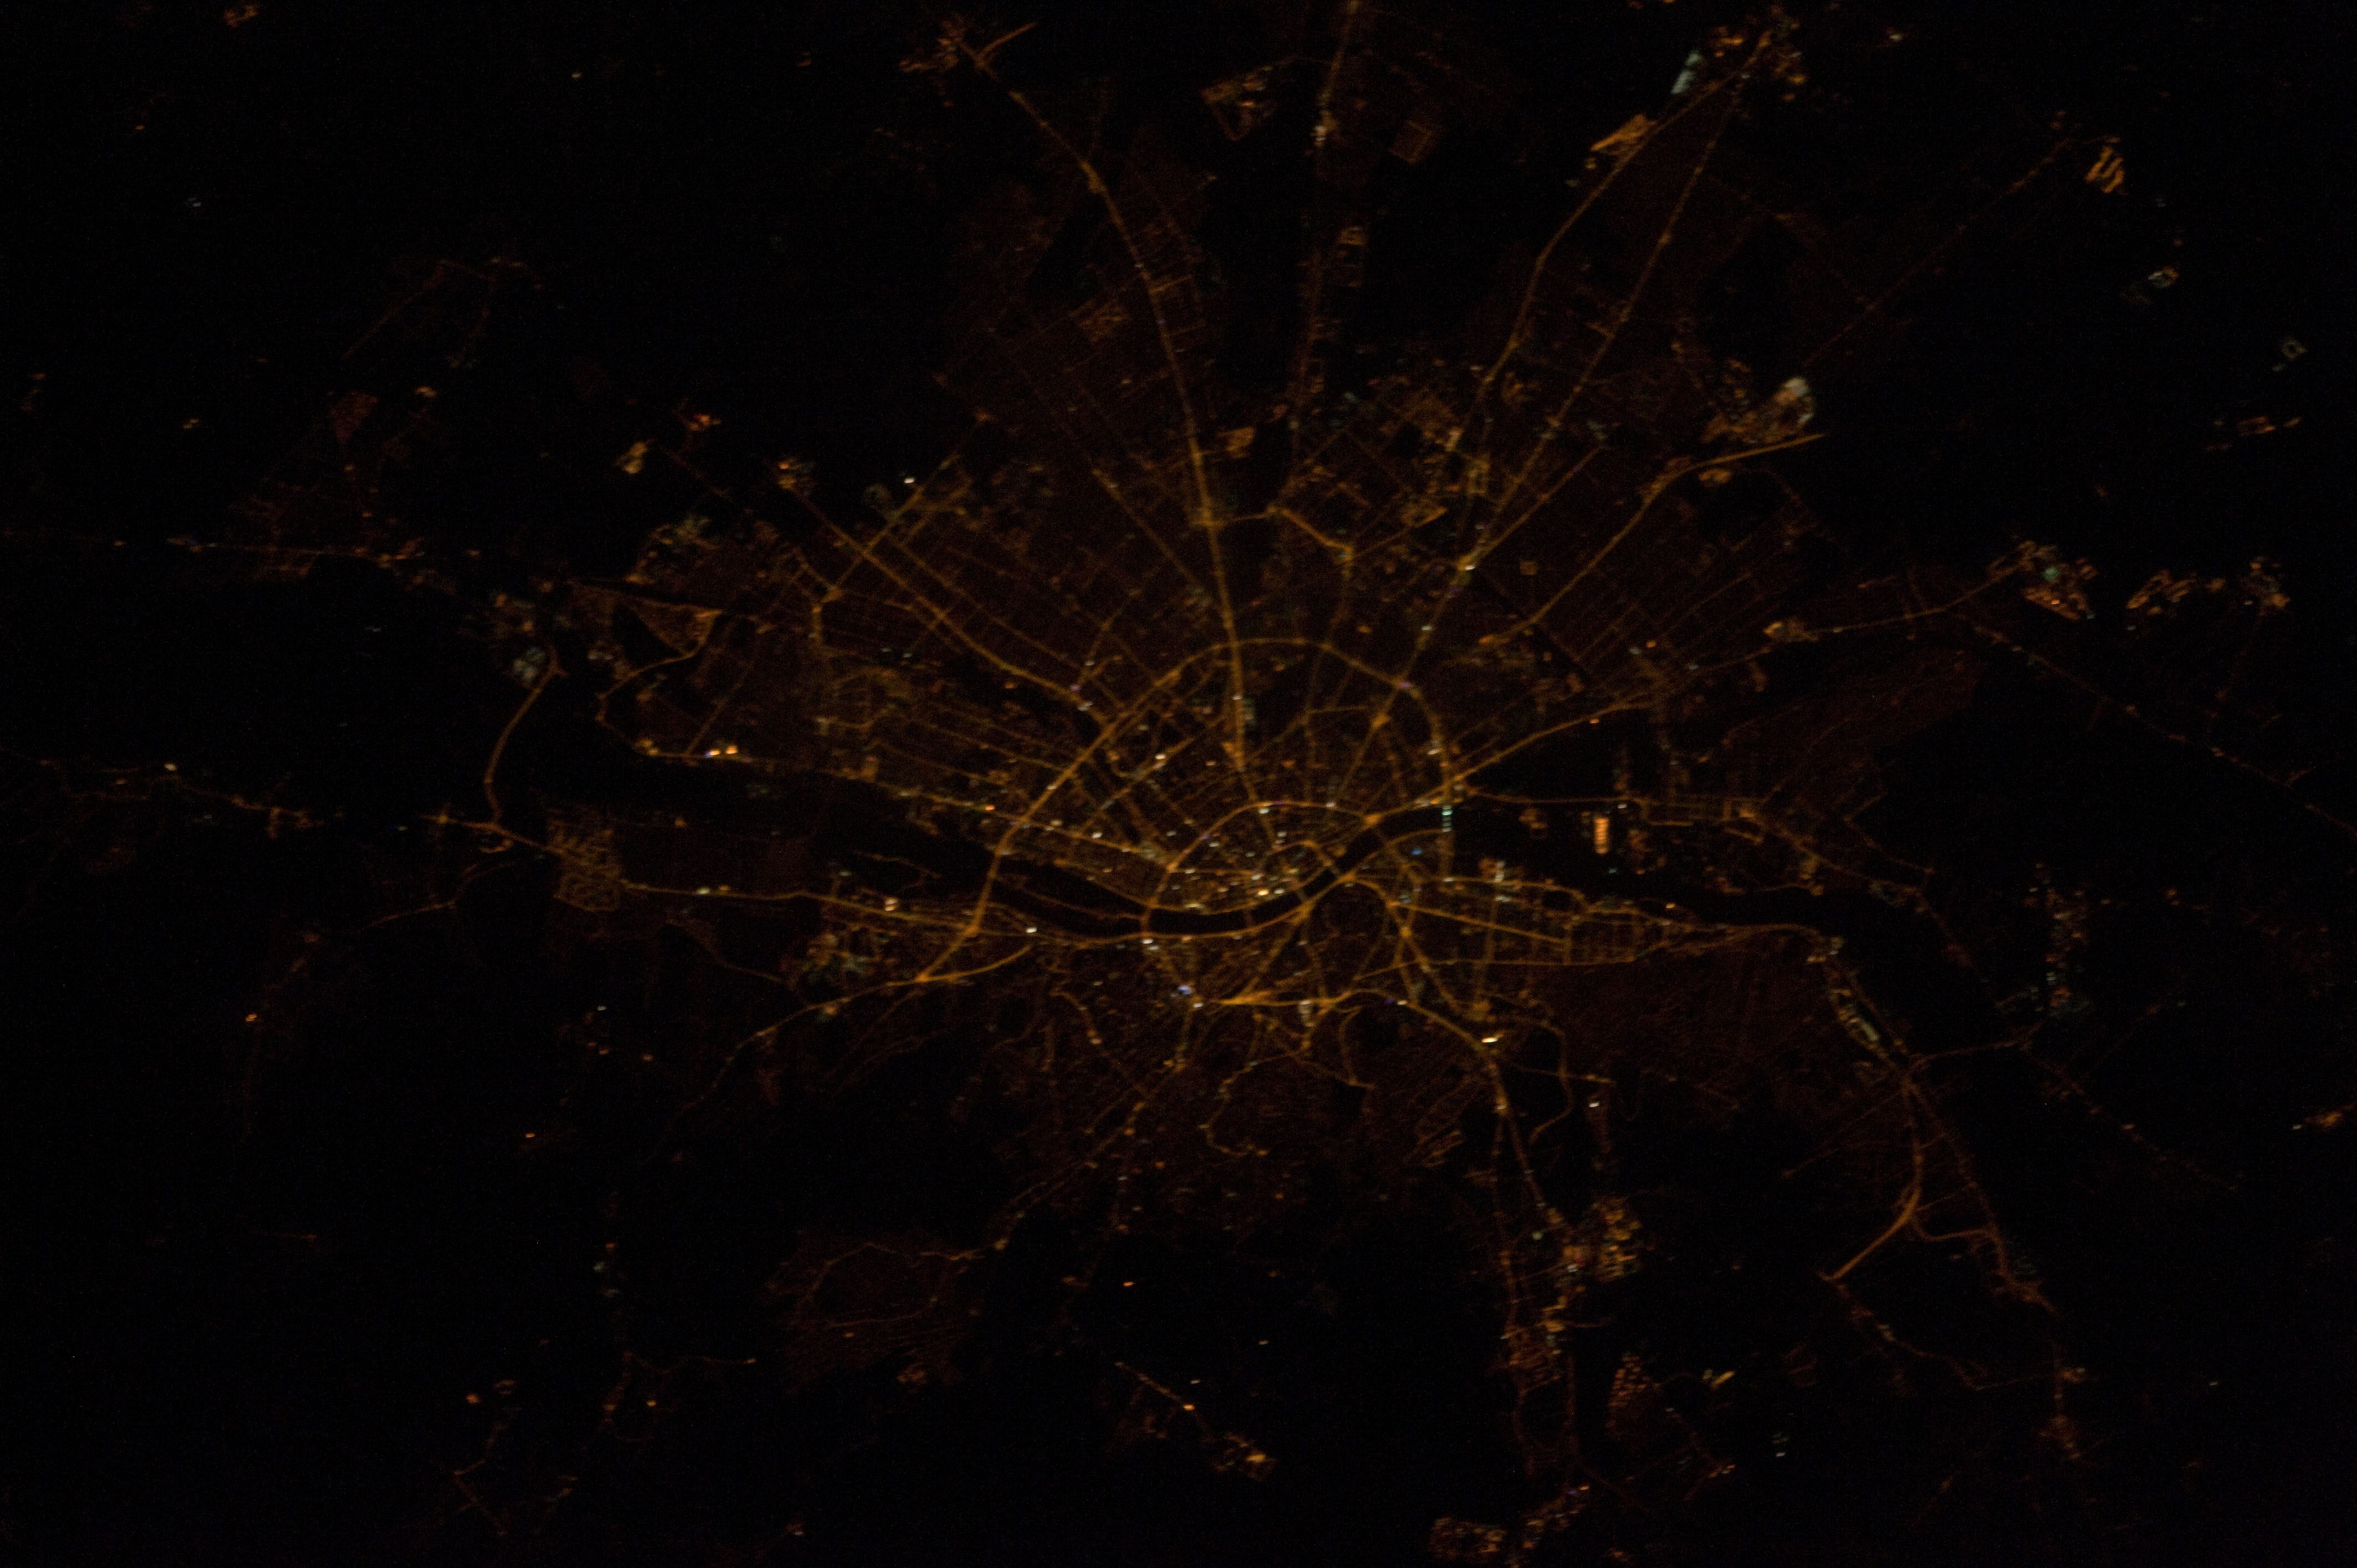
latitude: 47.5
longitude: 19.0
